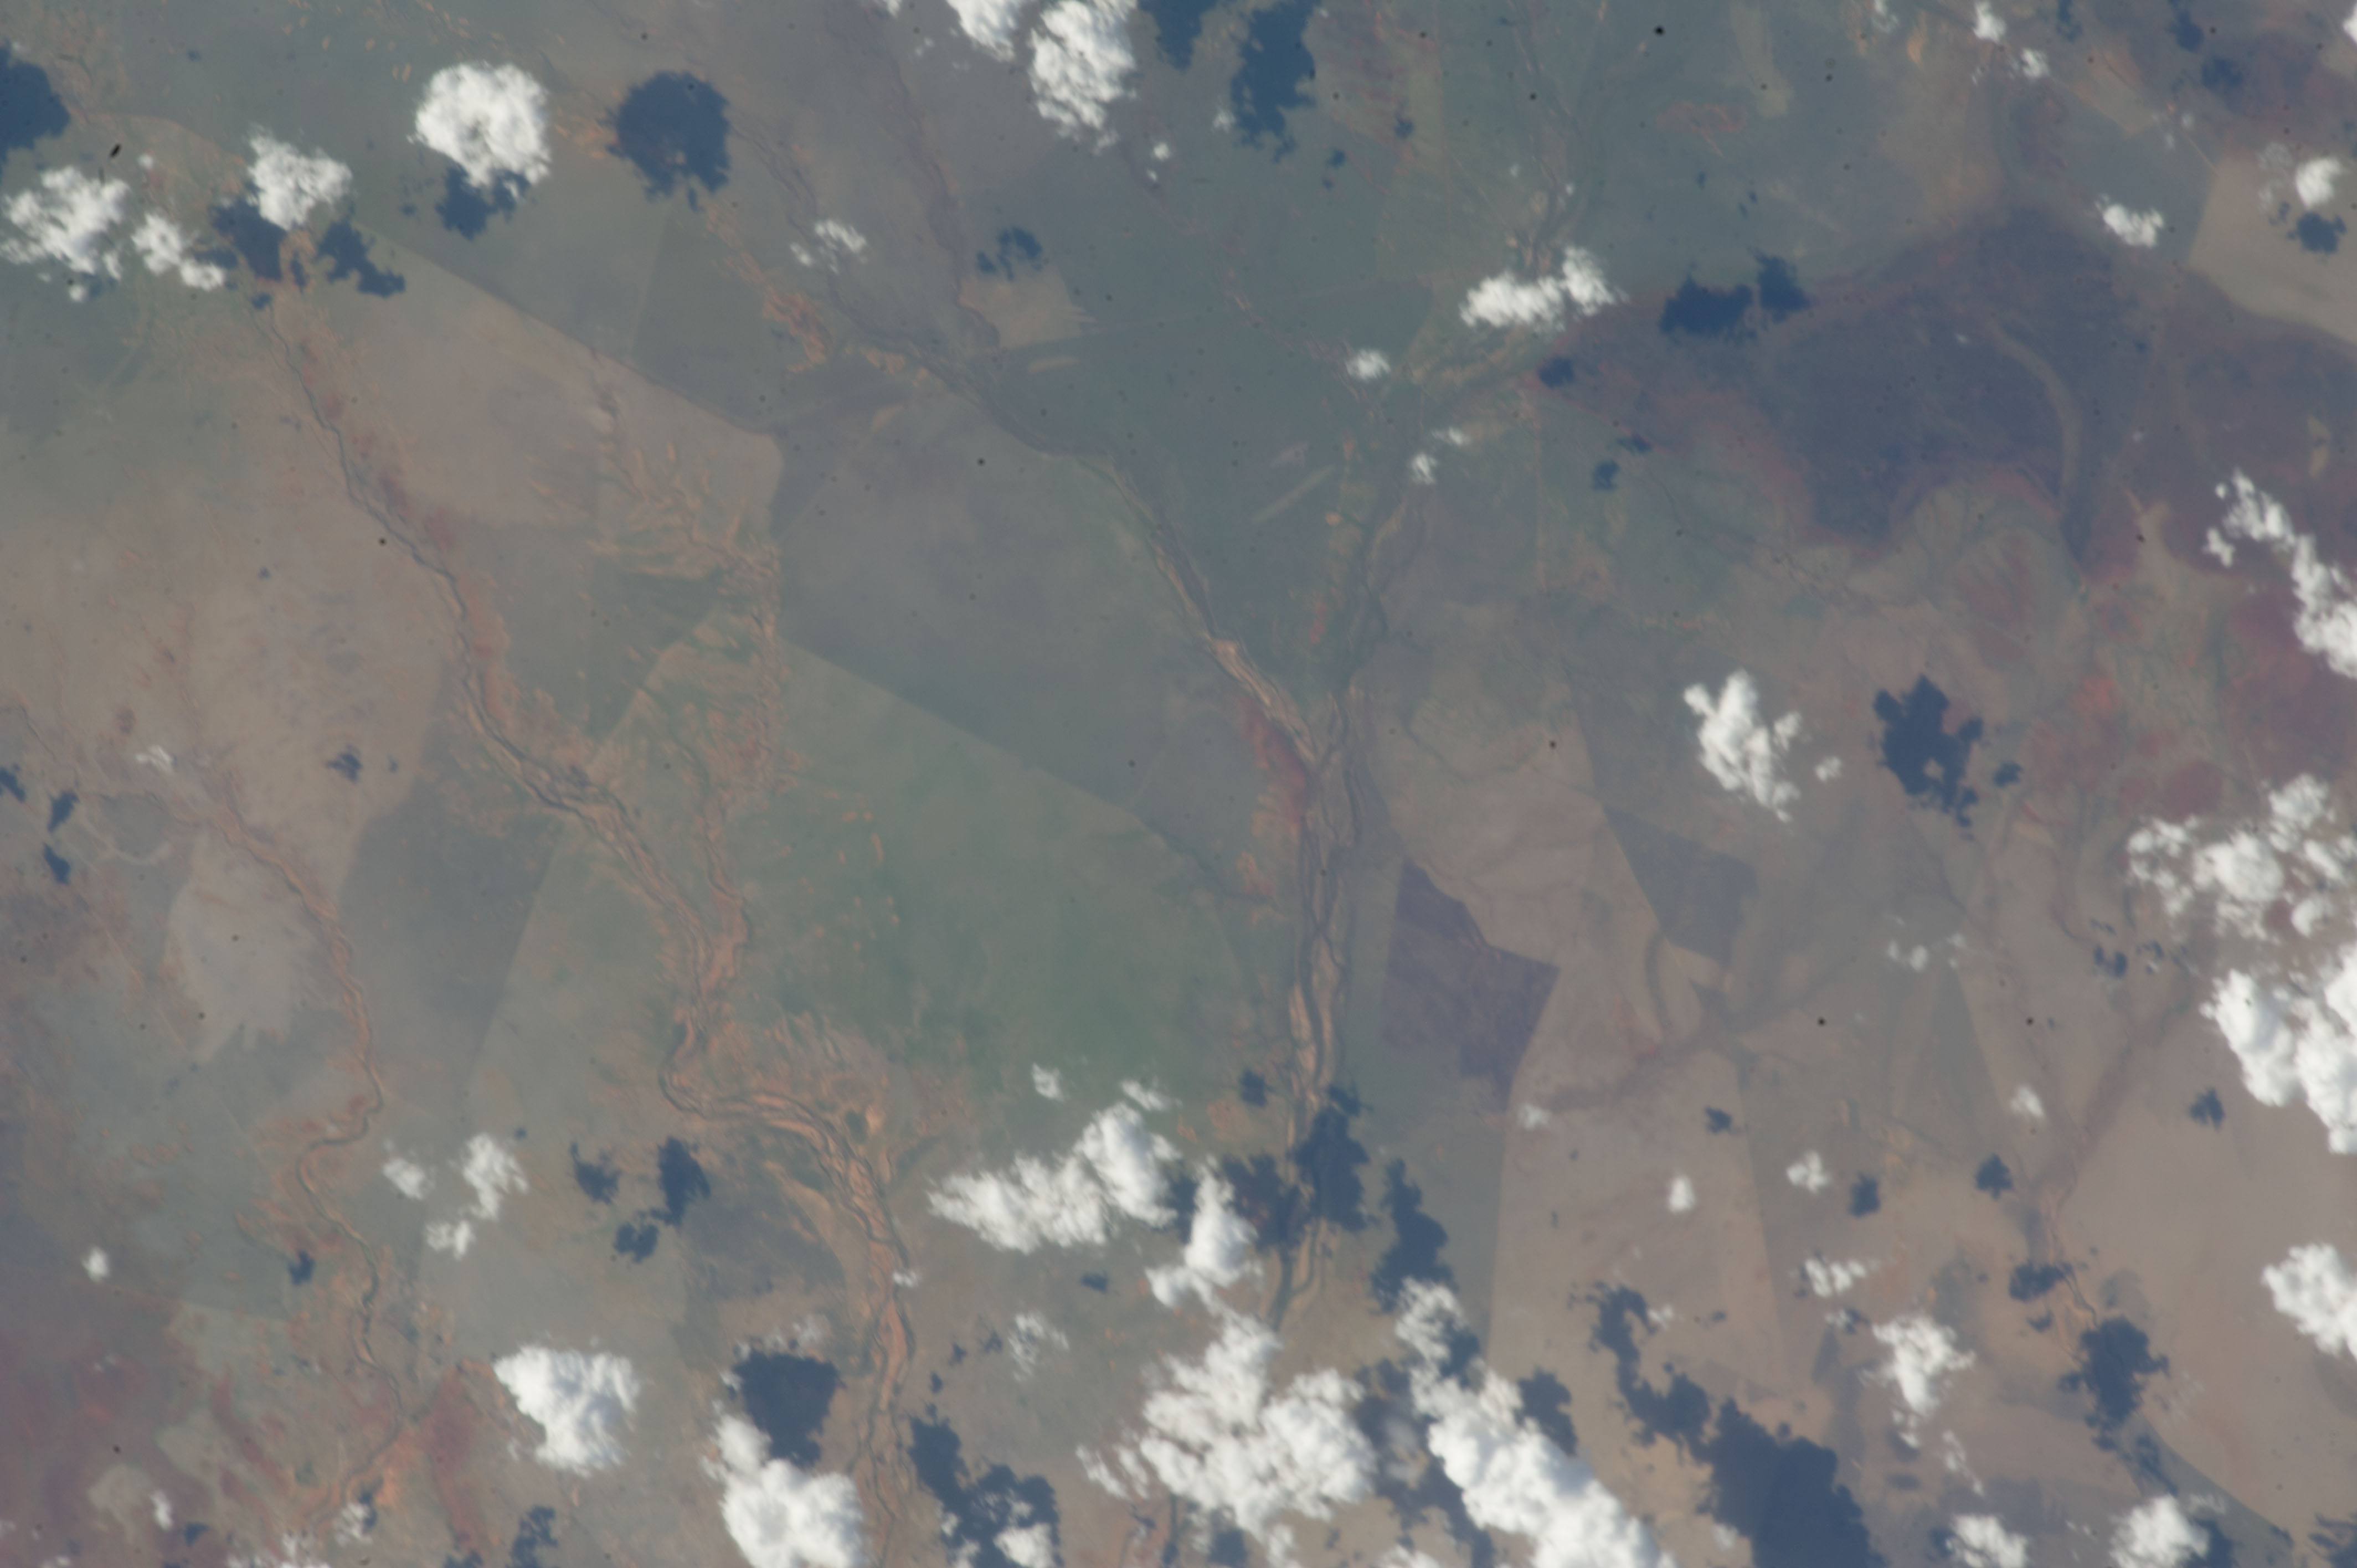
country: AUSTRALIA-WA
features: ANTRIM PLATEAU, STURT CREEK DRAINAGE, BURN SCARS, SEVEN MILE WATERHOLE AREA
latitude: -18.5
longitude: 128.5
